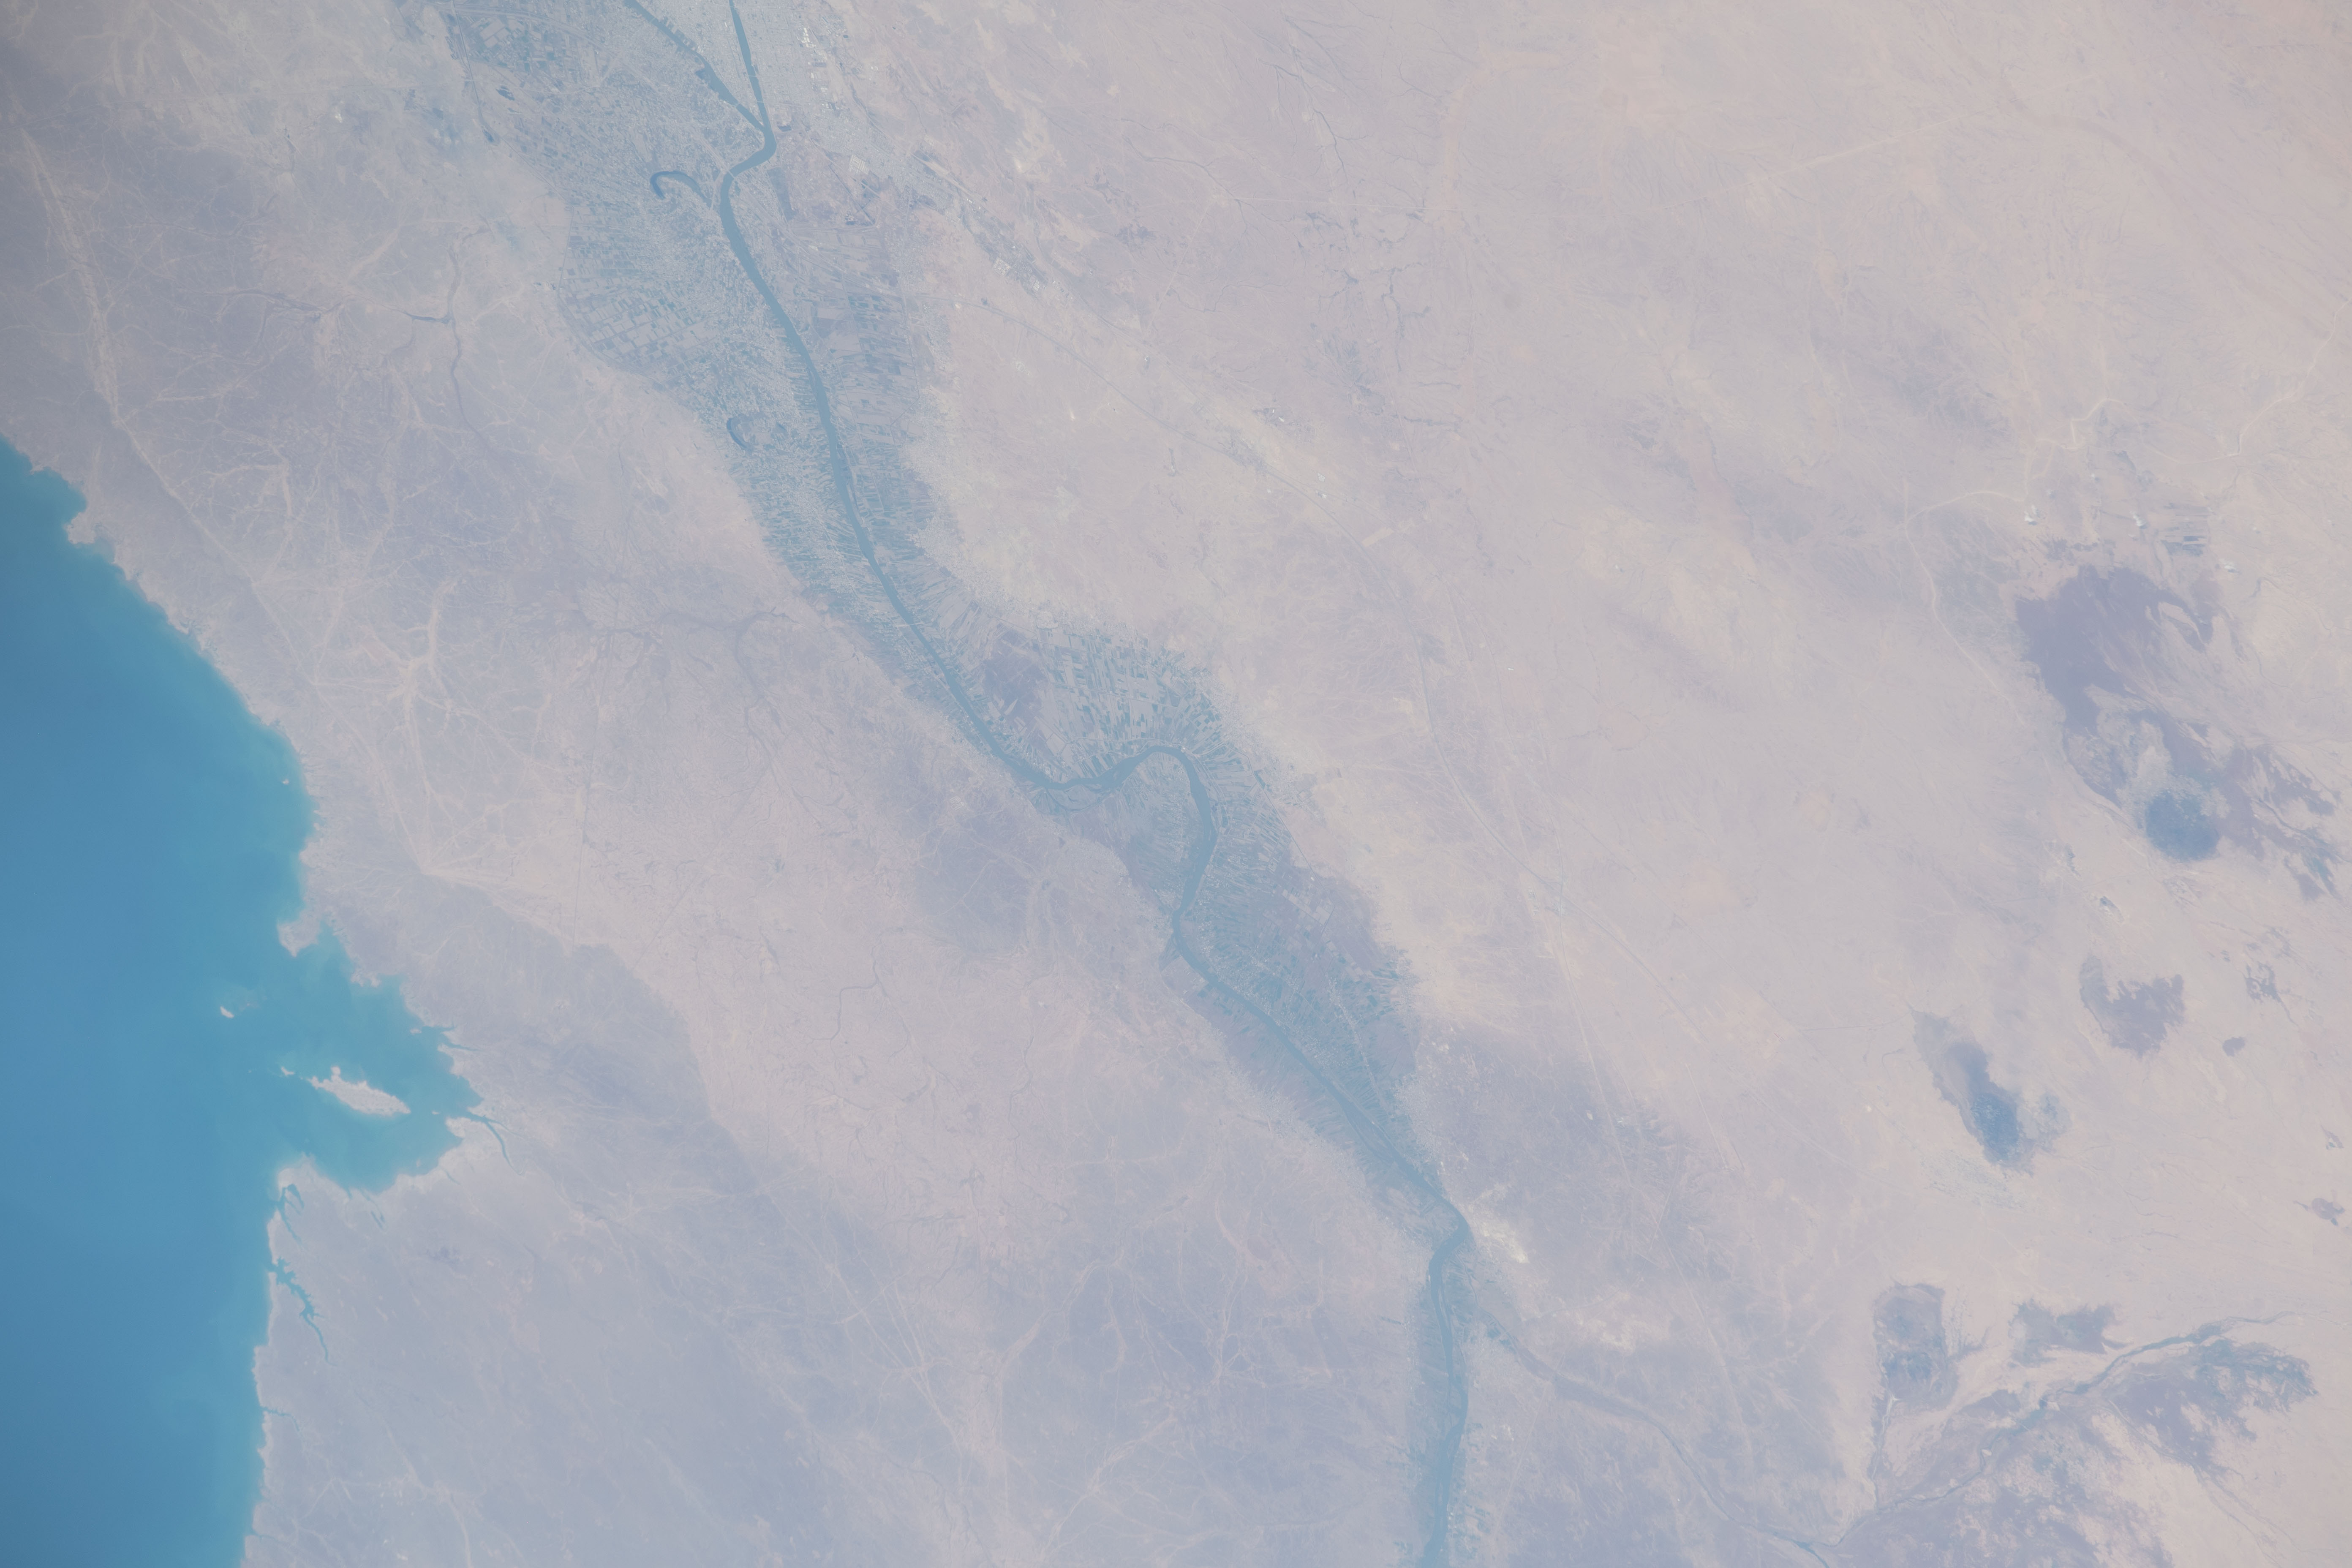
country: IRAQ
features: EUPHRATES RIVER
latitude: 33.5
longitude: 43.1
